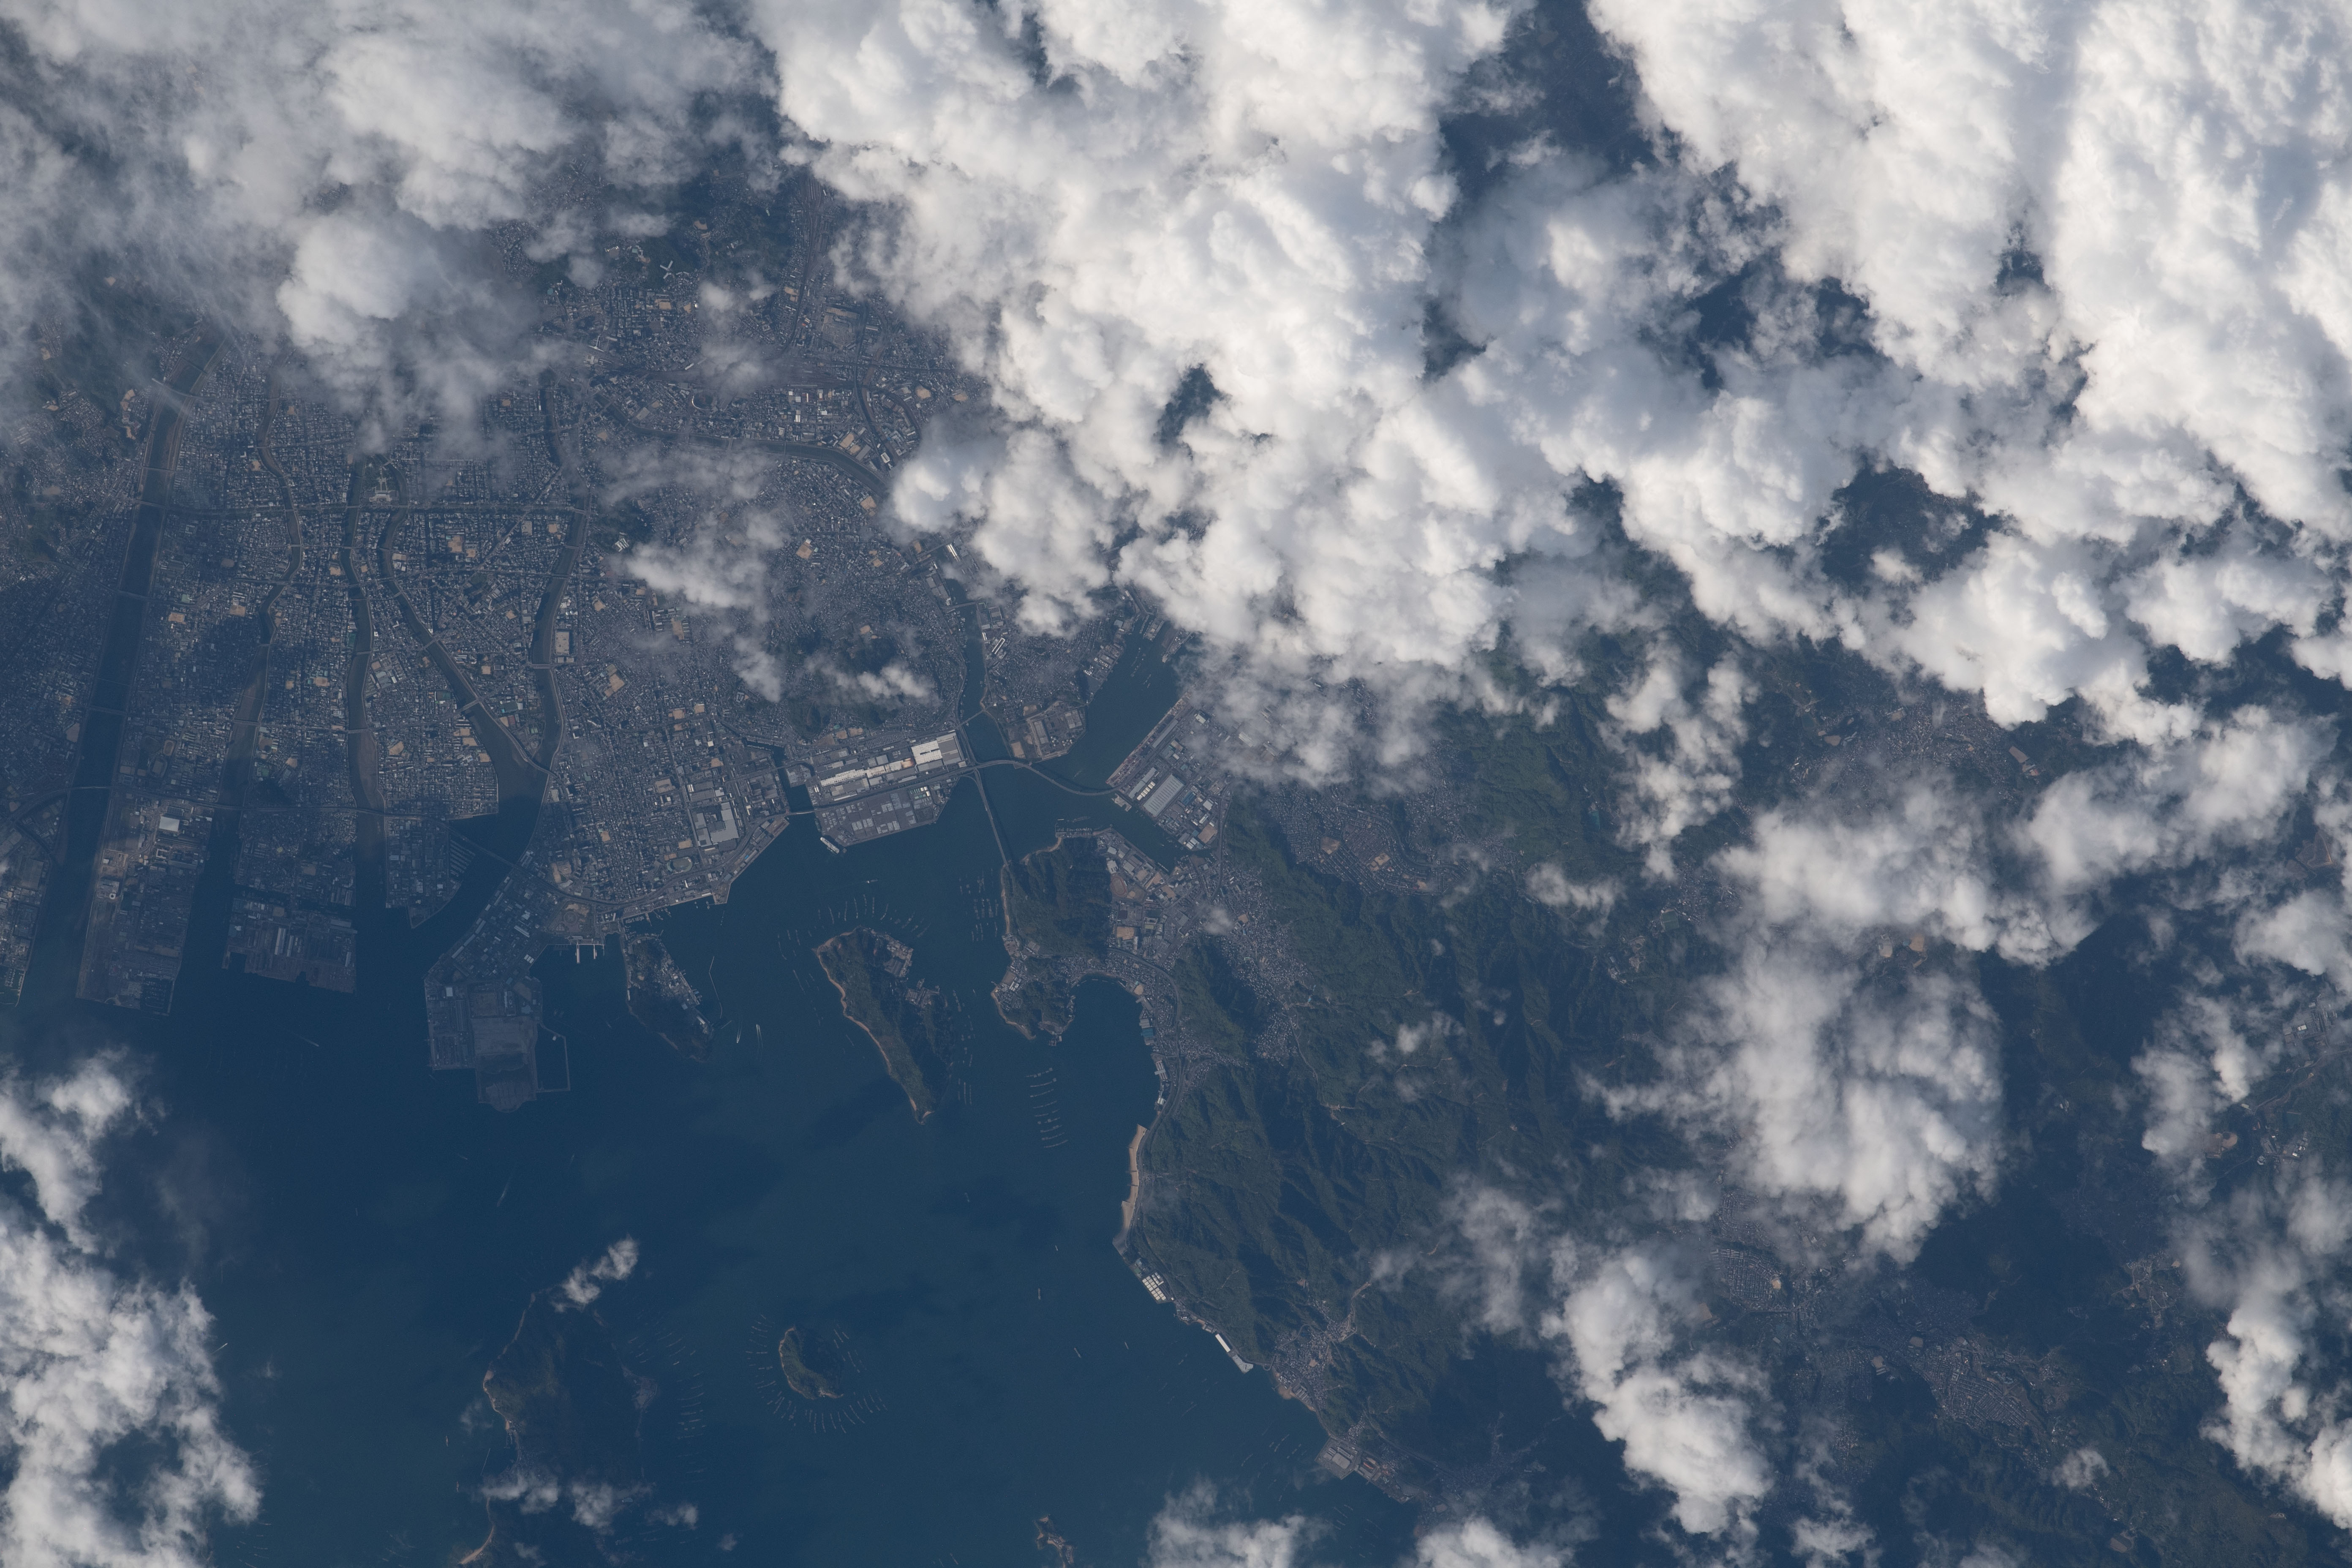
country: JAPAN
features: HIROSHIMA BAY
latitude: 34.3
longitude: 132.5
